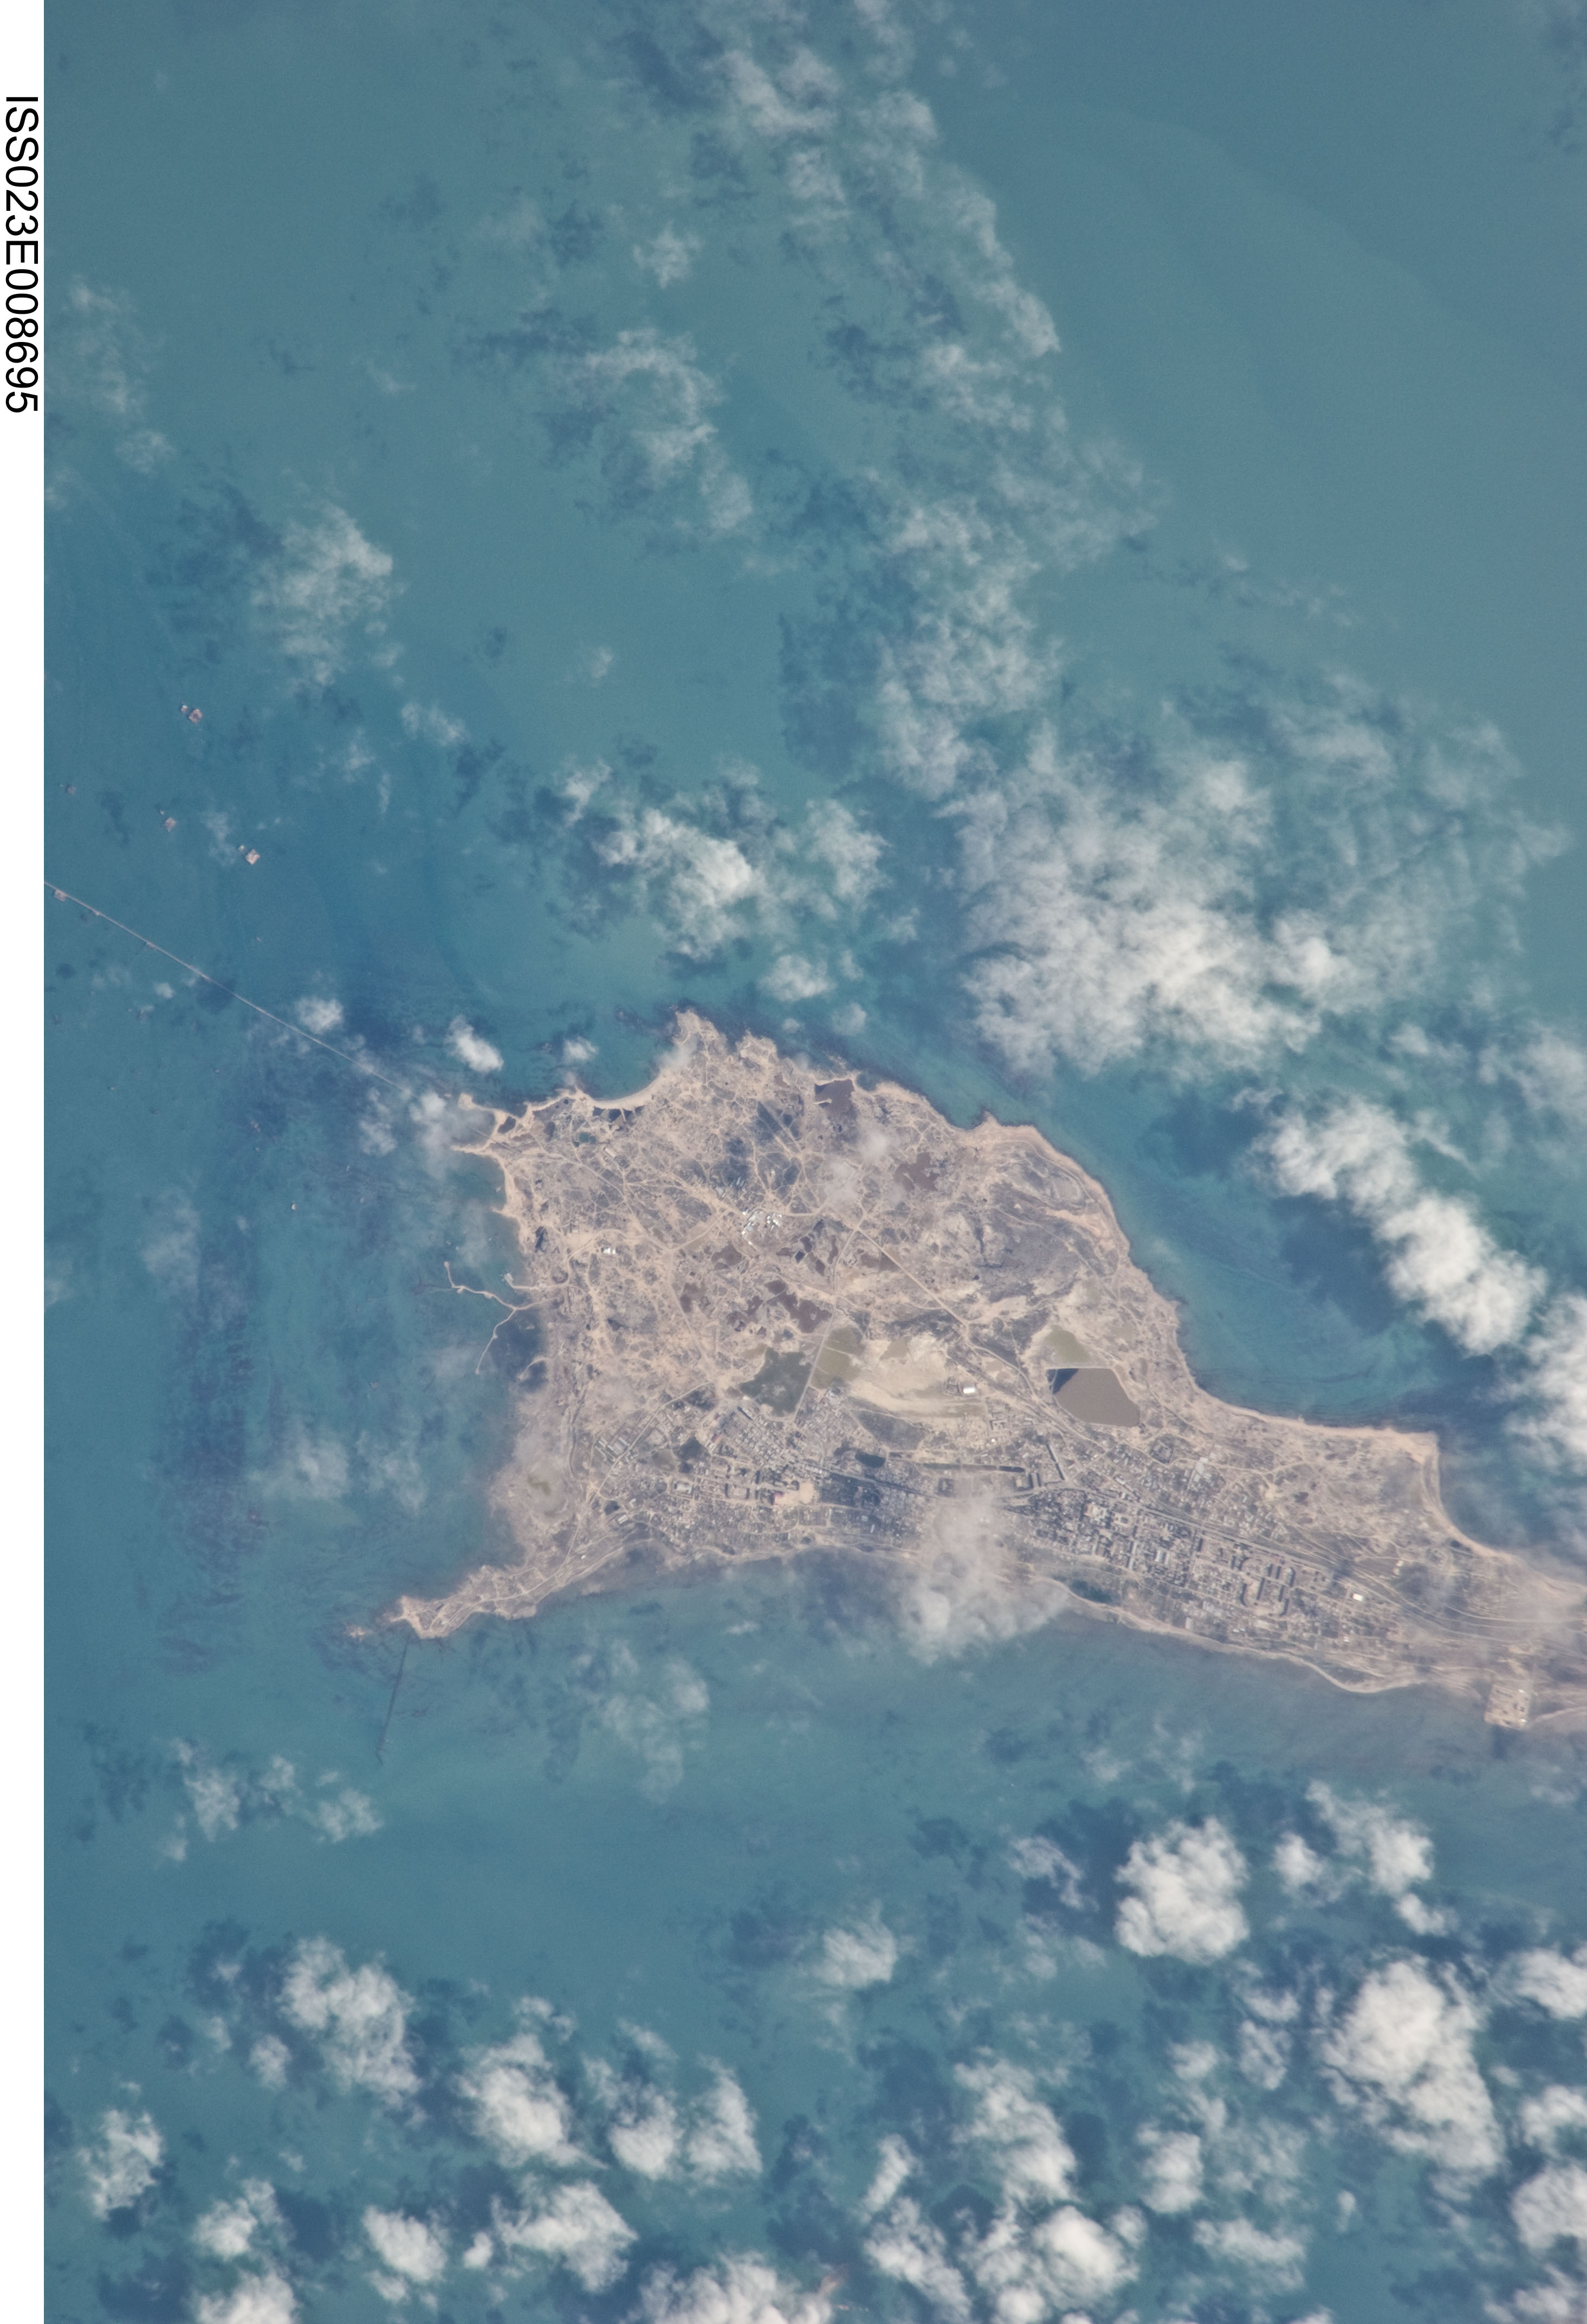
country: AZERBAIJAN
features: ARTEMA ISLAND, CASPIAN SEA
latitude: 40.5
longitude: 50.3
